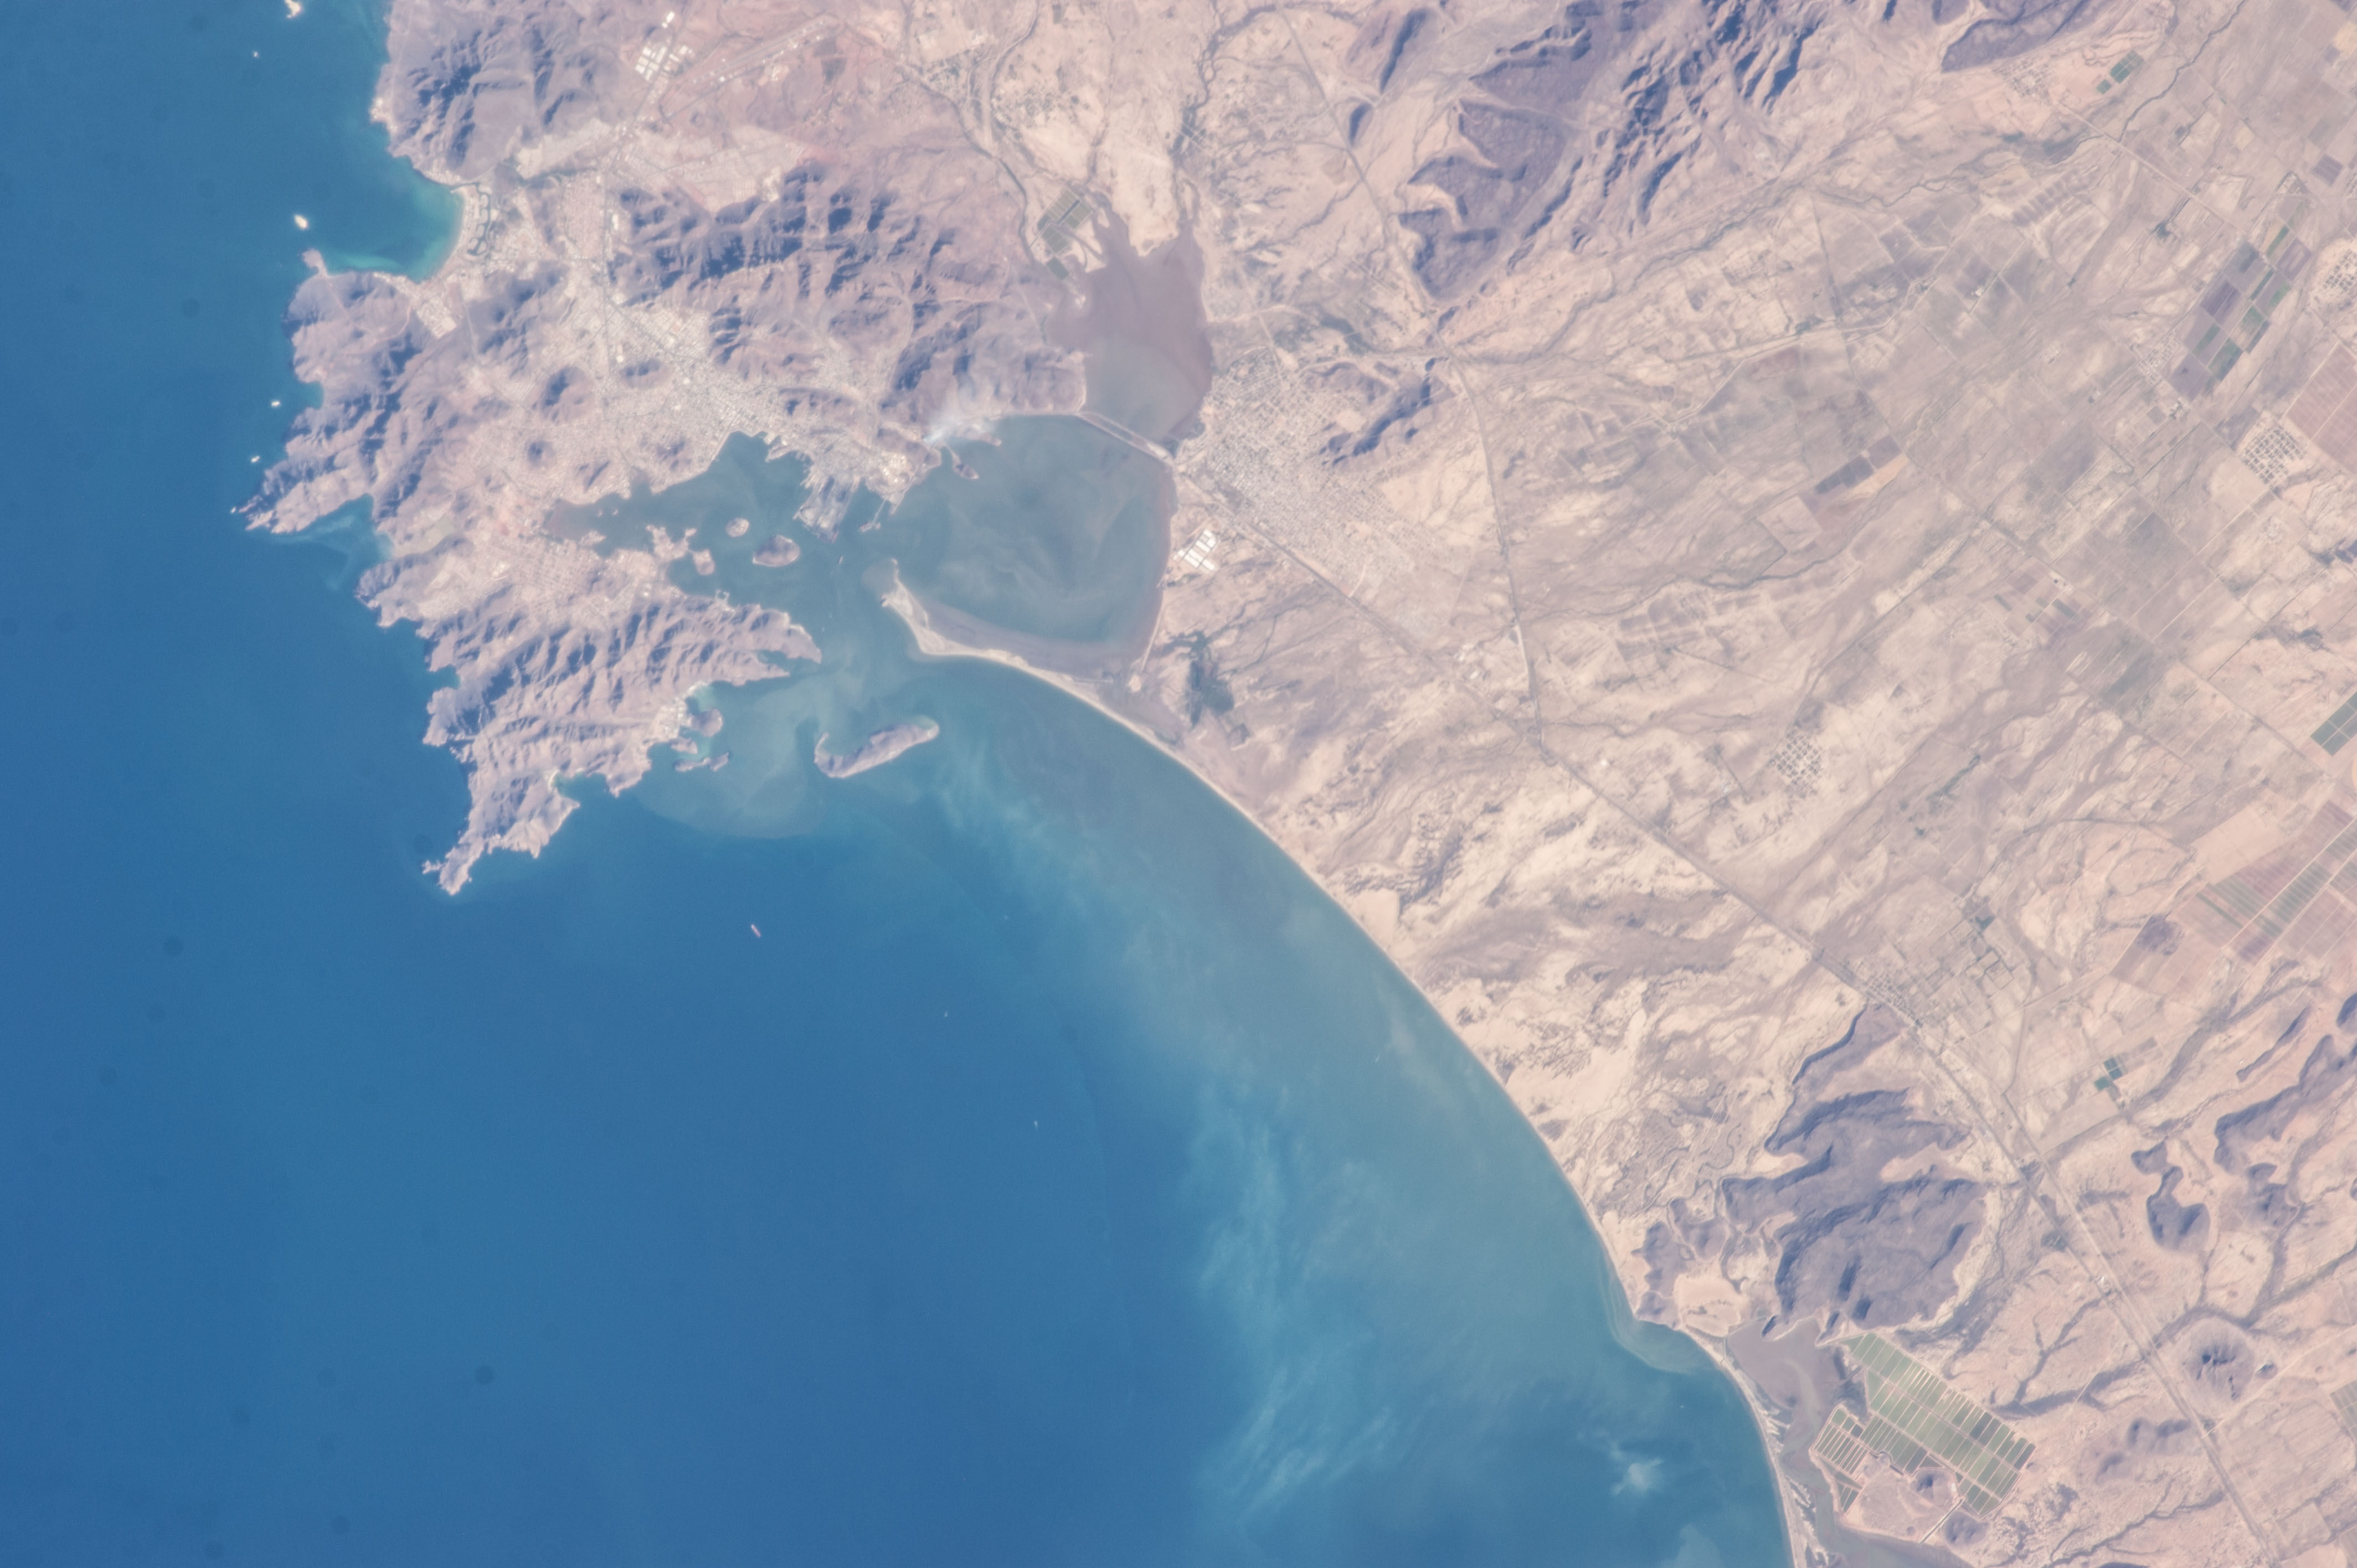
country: MEXICO
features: MEXICO GULF OF CALIFORNIA, GUAYMAS, EMPALME,GUAYMAS, EMPALME, ISLA BARRA MORO INGLES,GUAYMAS
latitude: 27.9
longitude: -110.8
